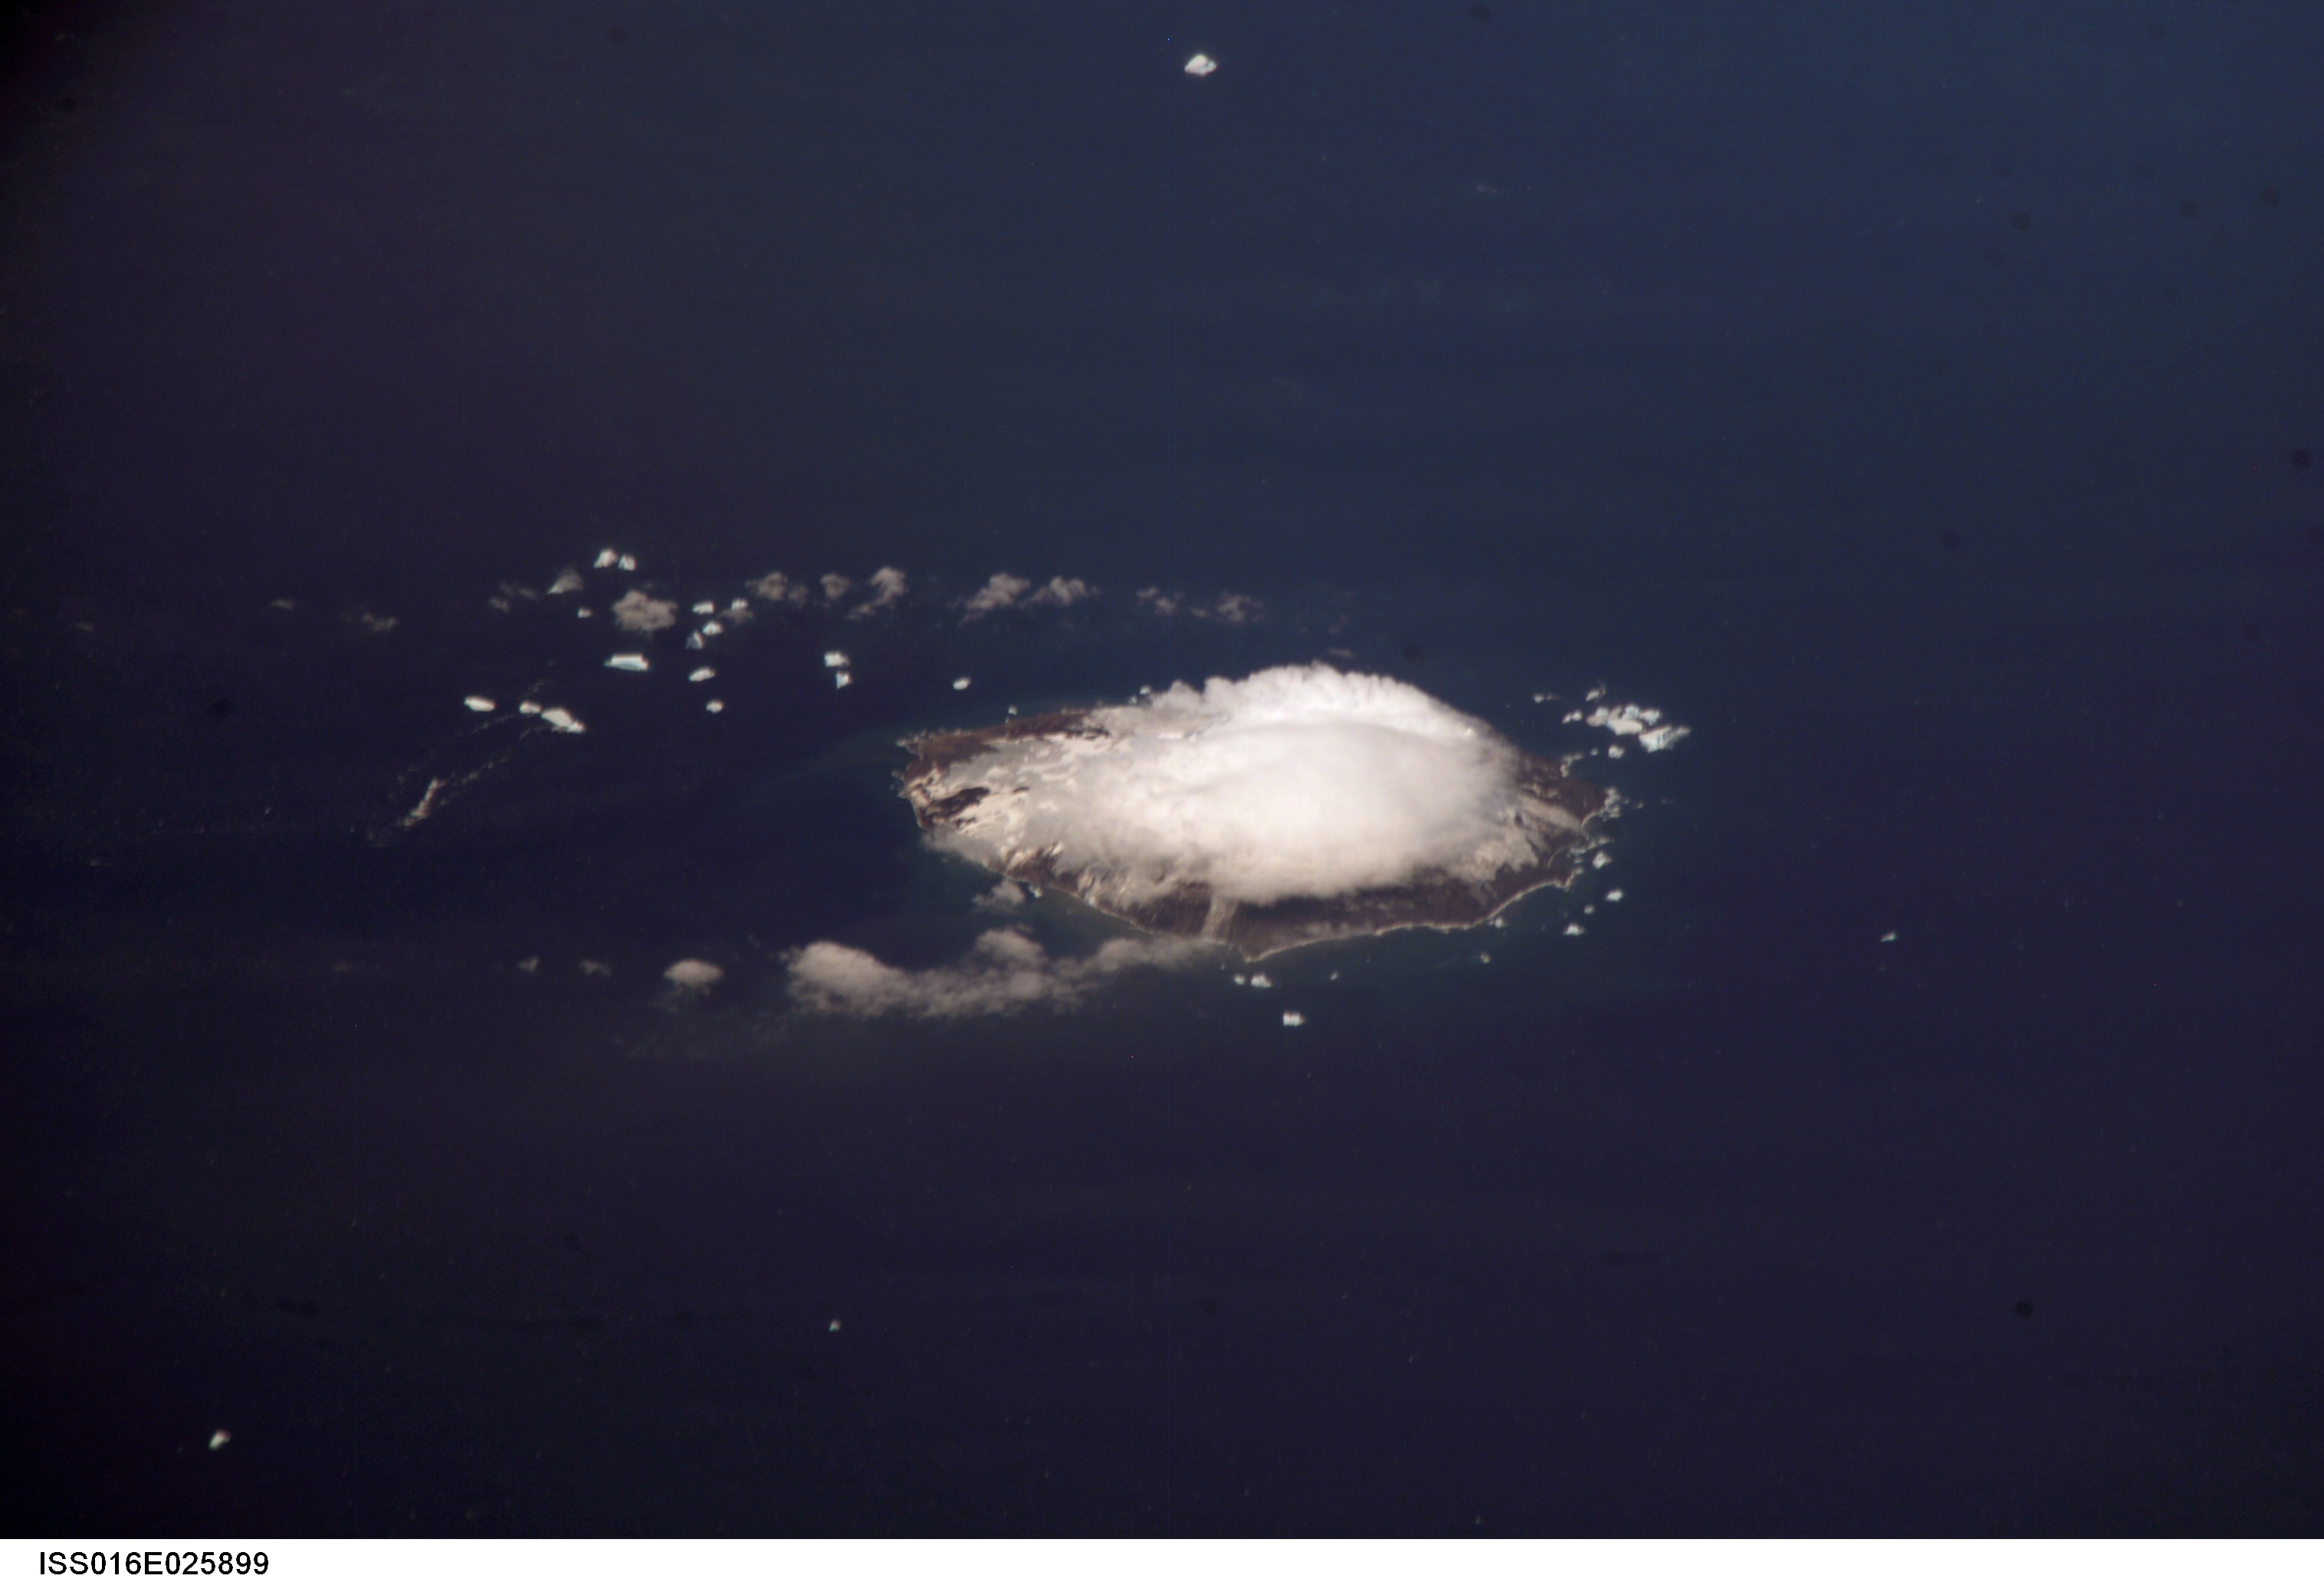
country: SOUTH GEORGIA IS.
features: VISOKOI I., GLACIERS, ICBERGS
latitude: -56.7
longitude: -27.1
